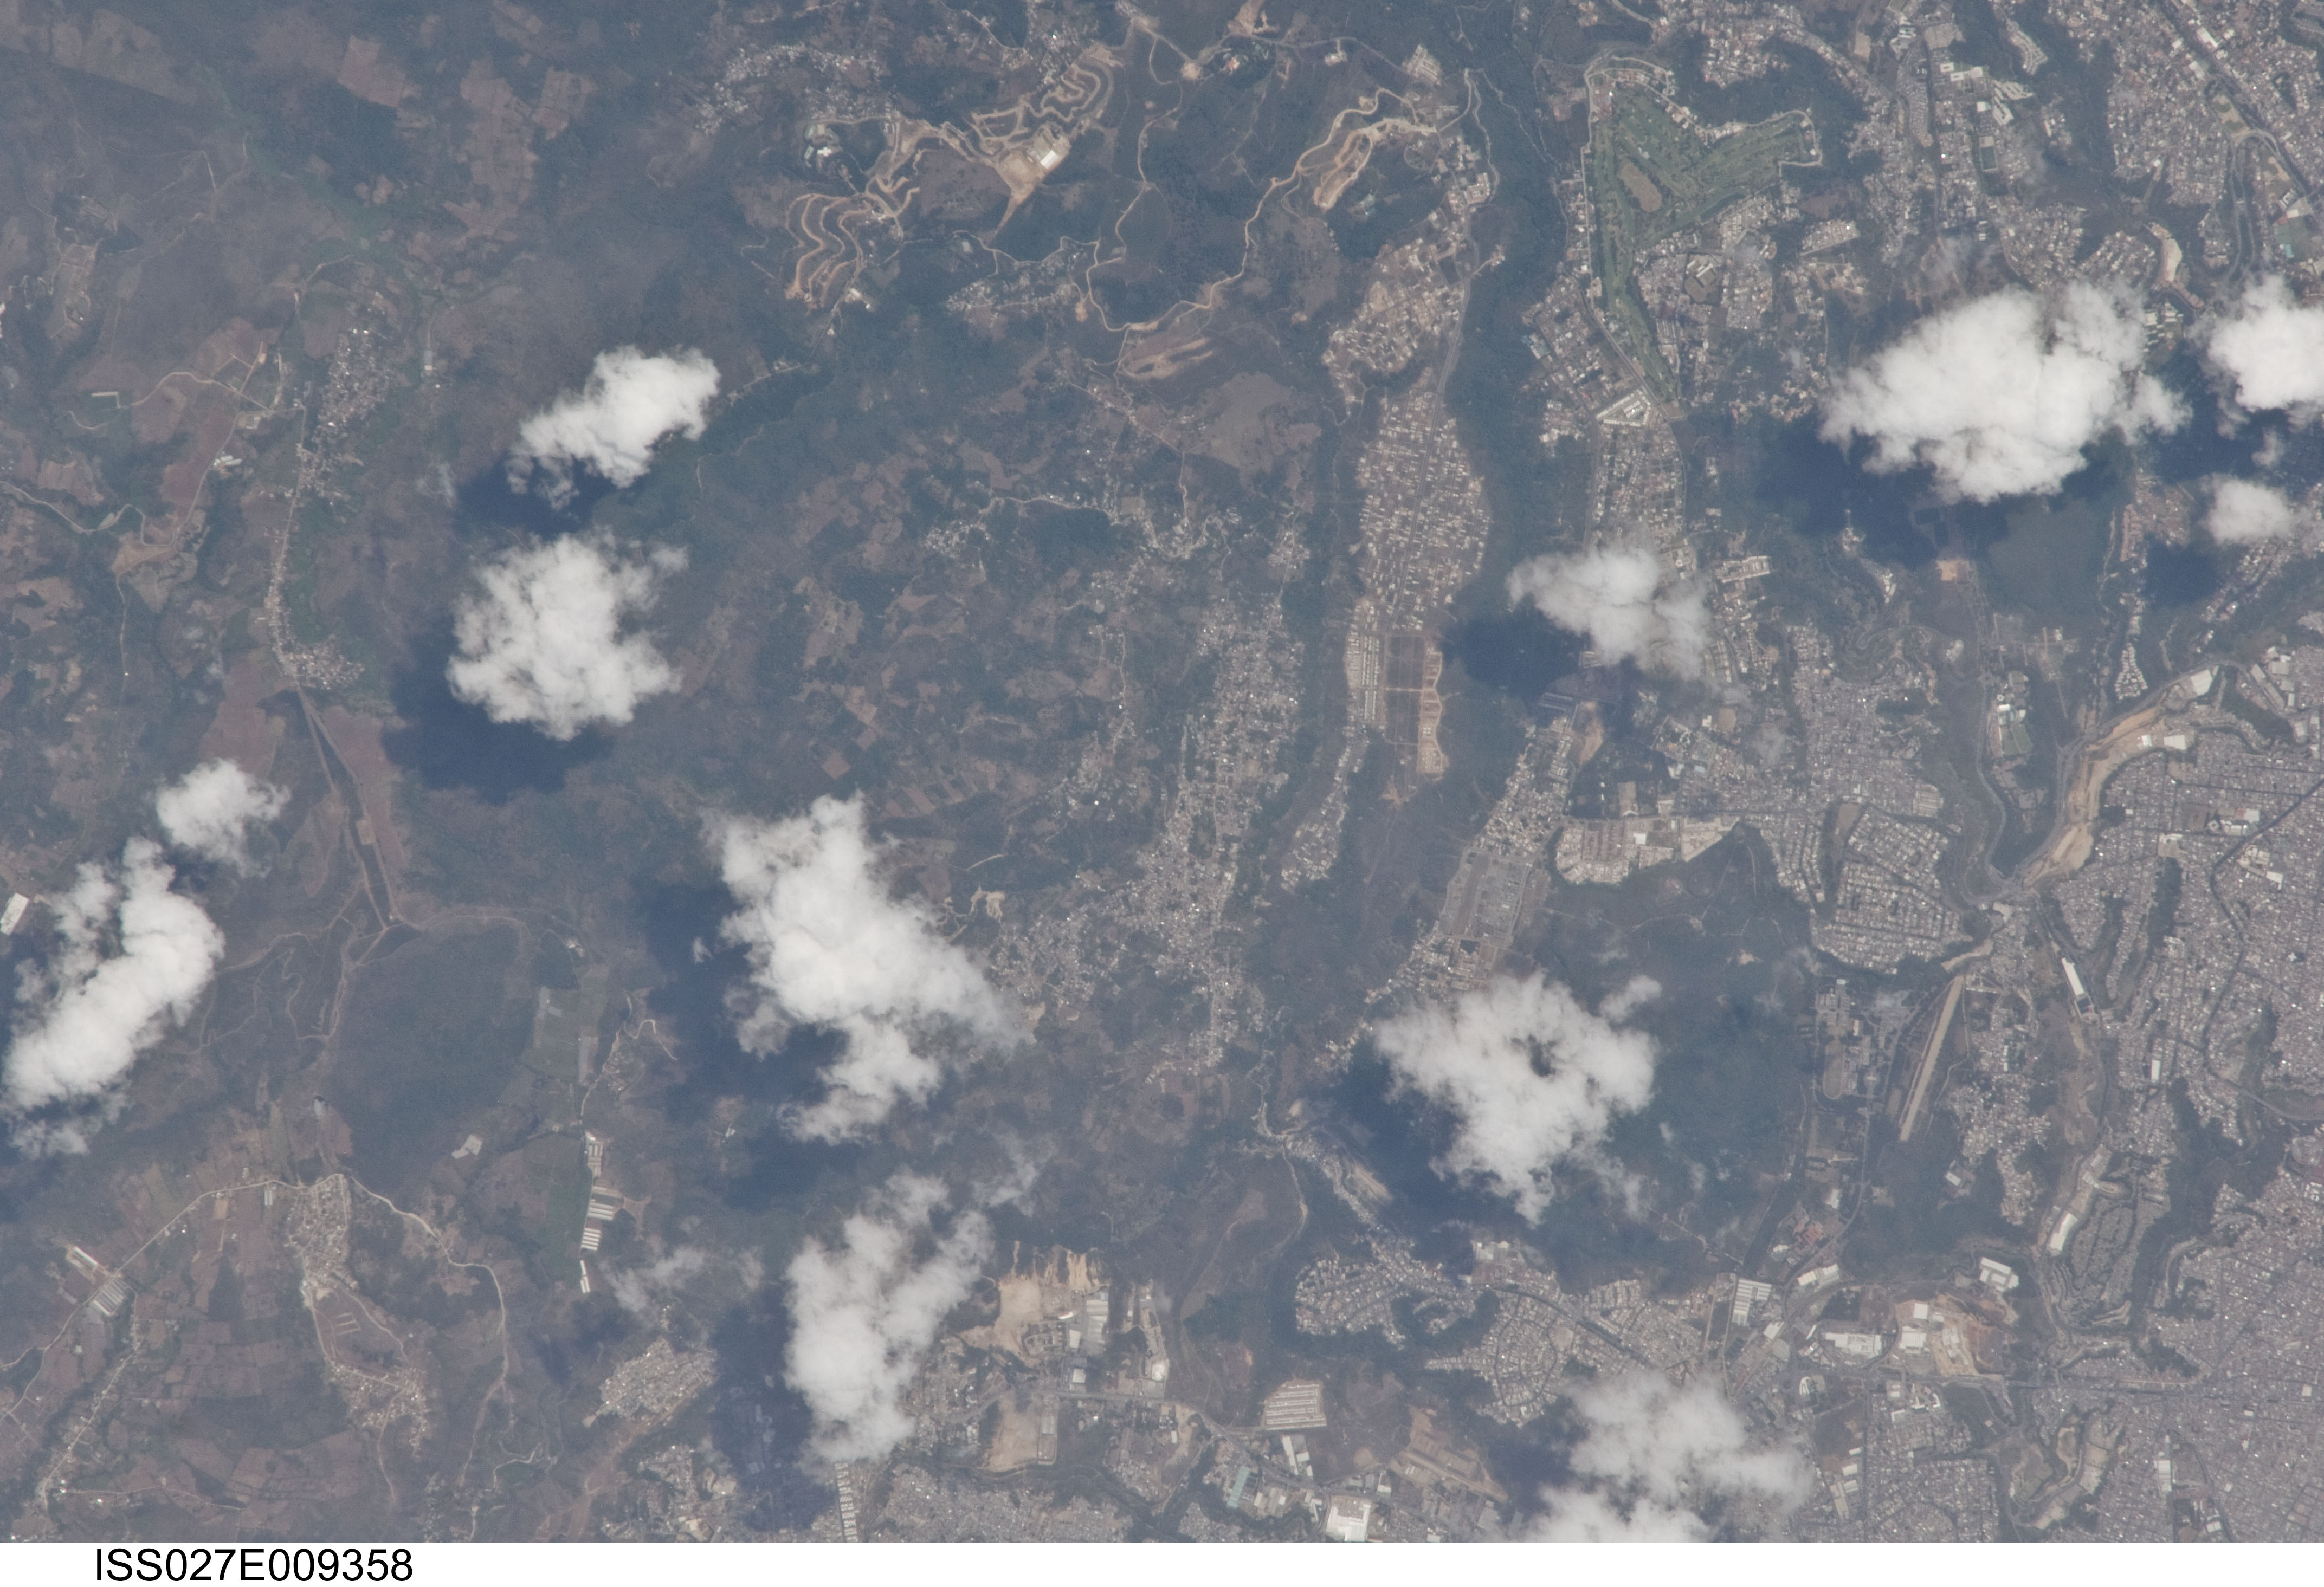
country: GUATEMALA
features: SOUTHEASTERN GUATAMALA CITY
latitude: 14.6
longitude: -90.5
